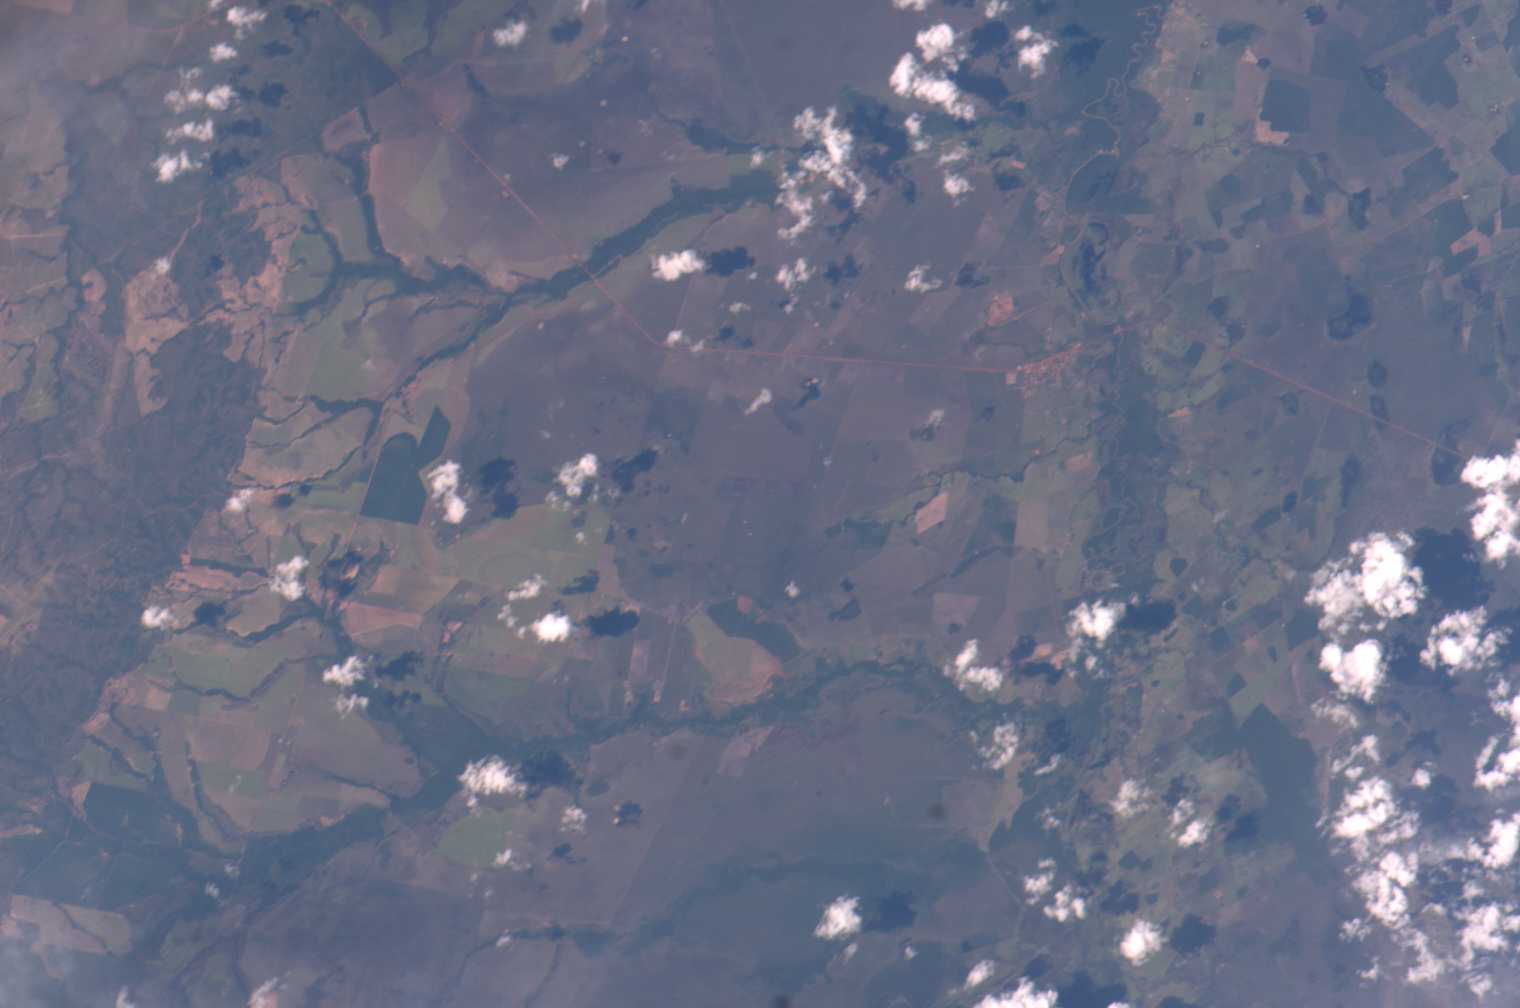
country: BRAZIL
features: AGRICULTURE, RIPARIAN ZONES
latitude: -13.9
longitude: -51.8
